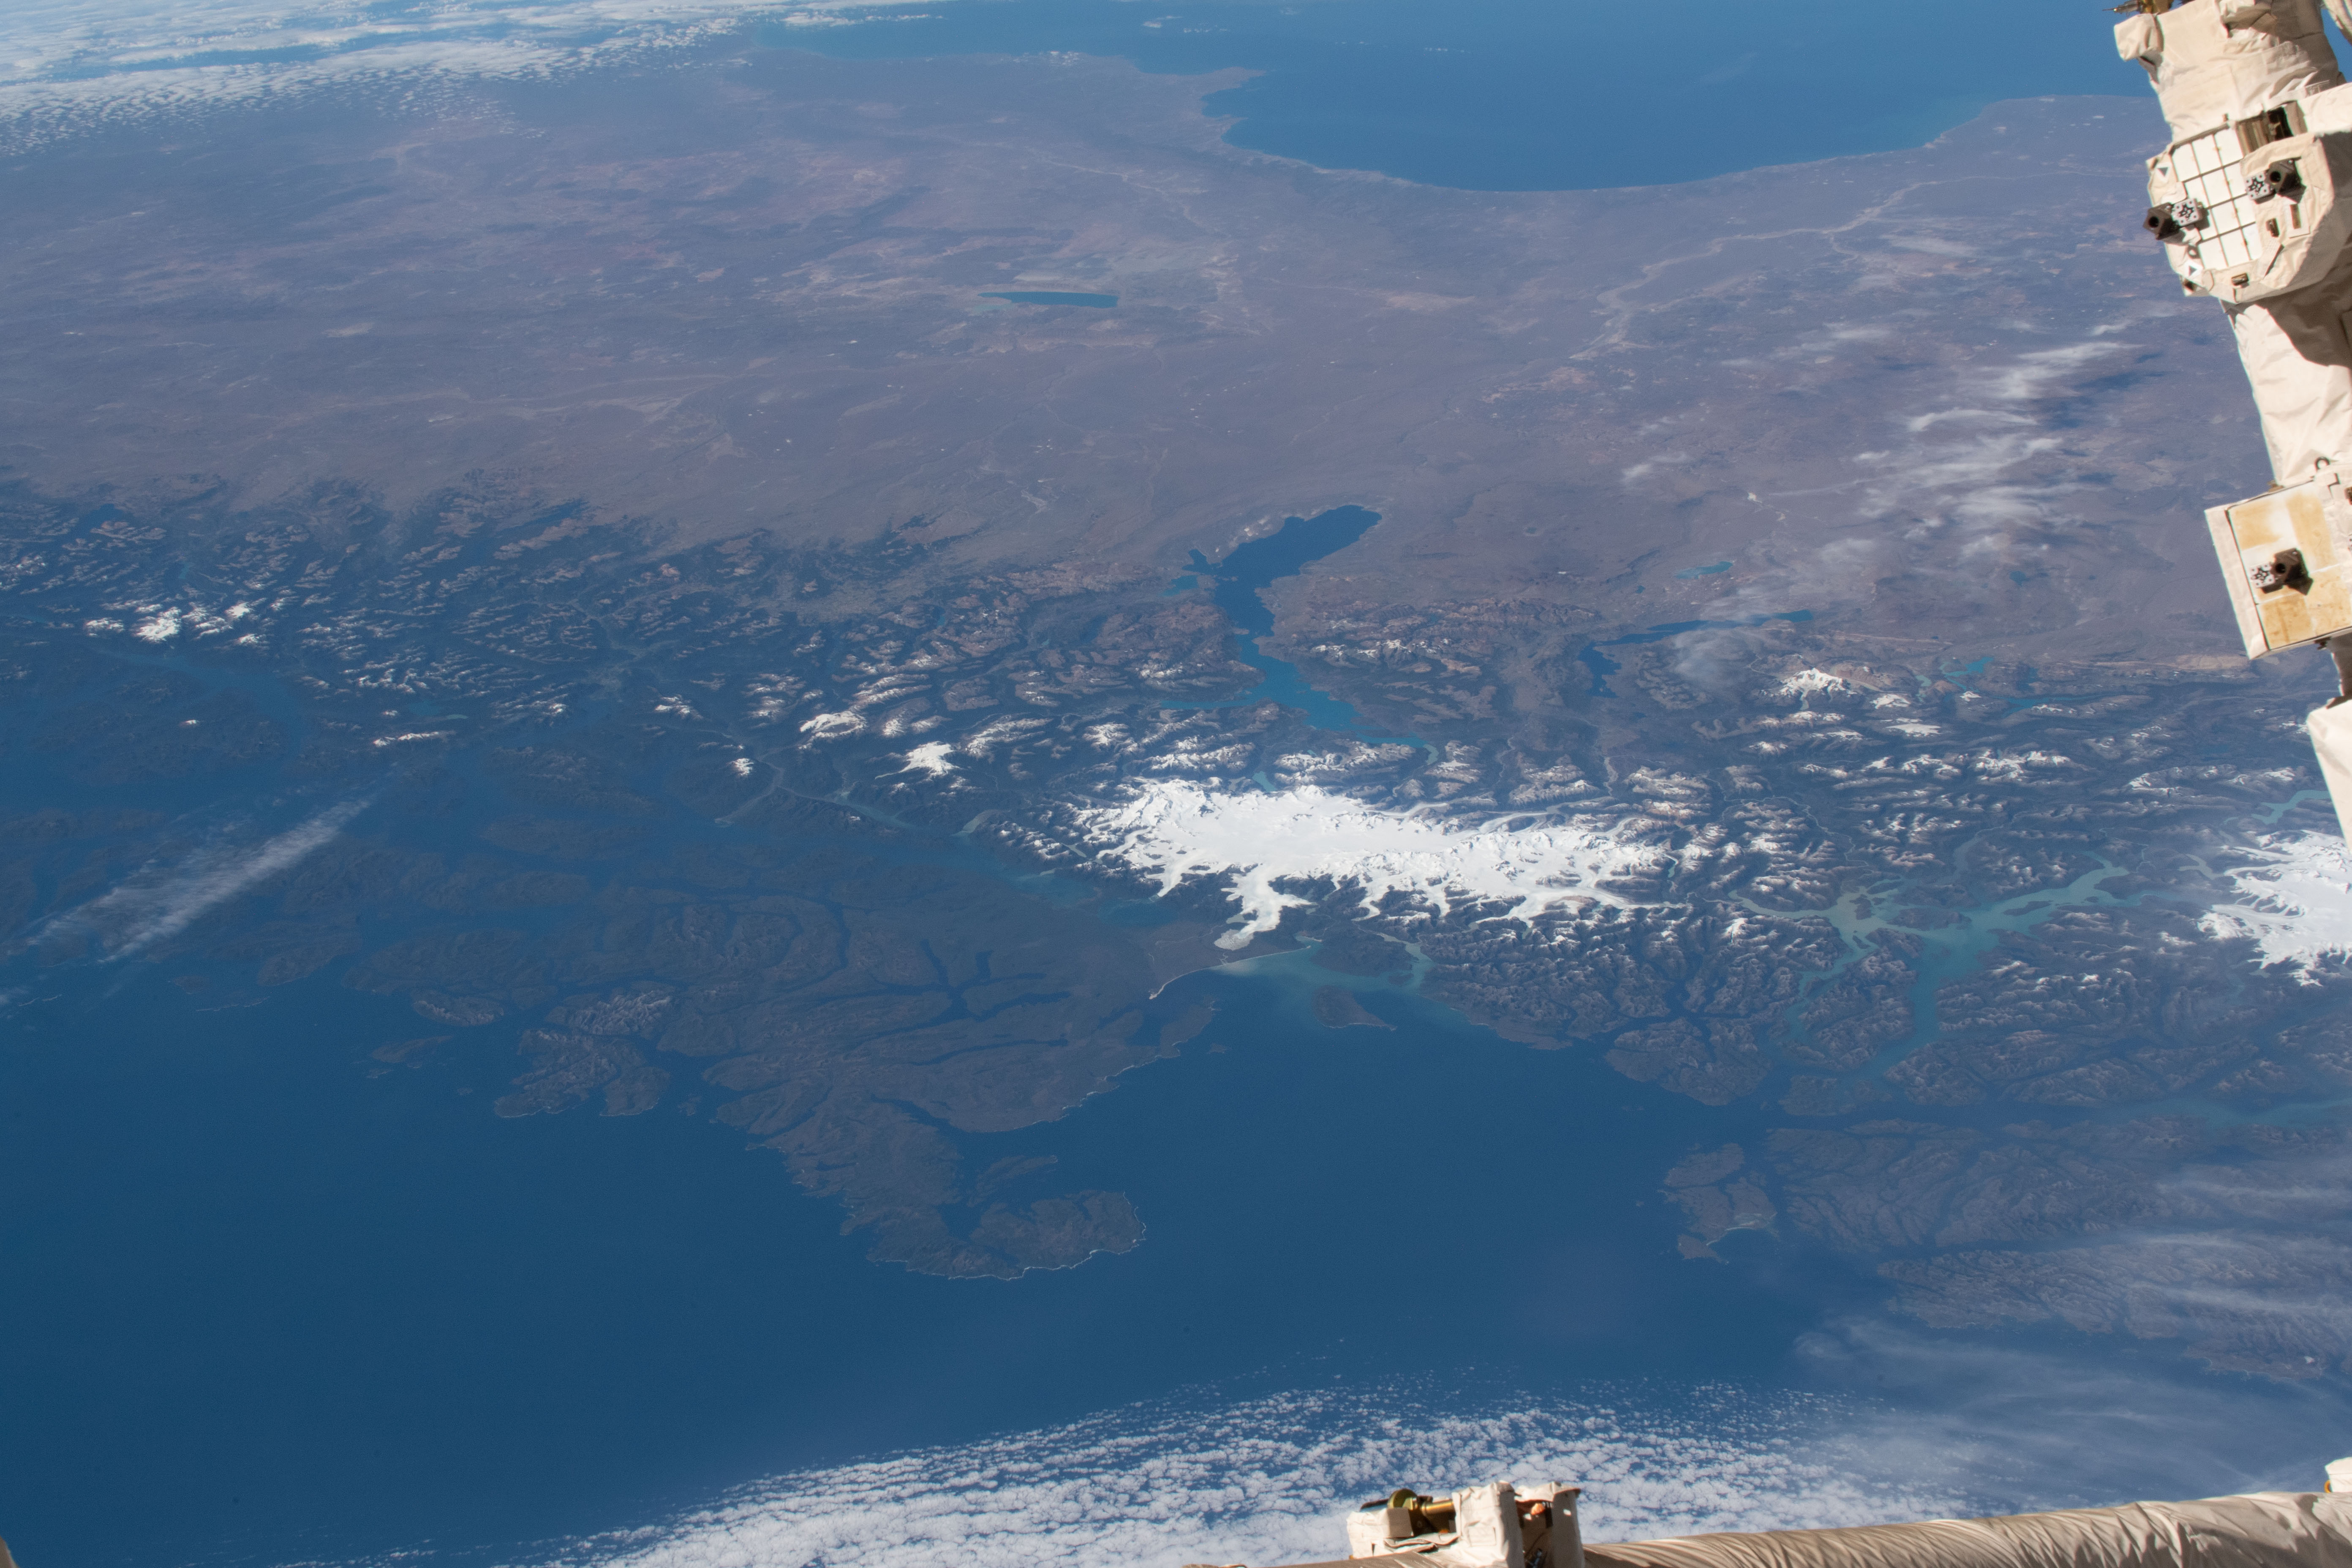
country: CHILE
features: SAN RAFAEL GLACIER, PATAGONIA, SNOW, ISS
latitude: -47.5
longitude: -74.5
